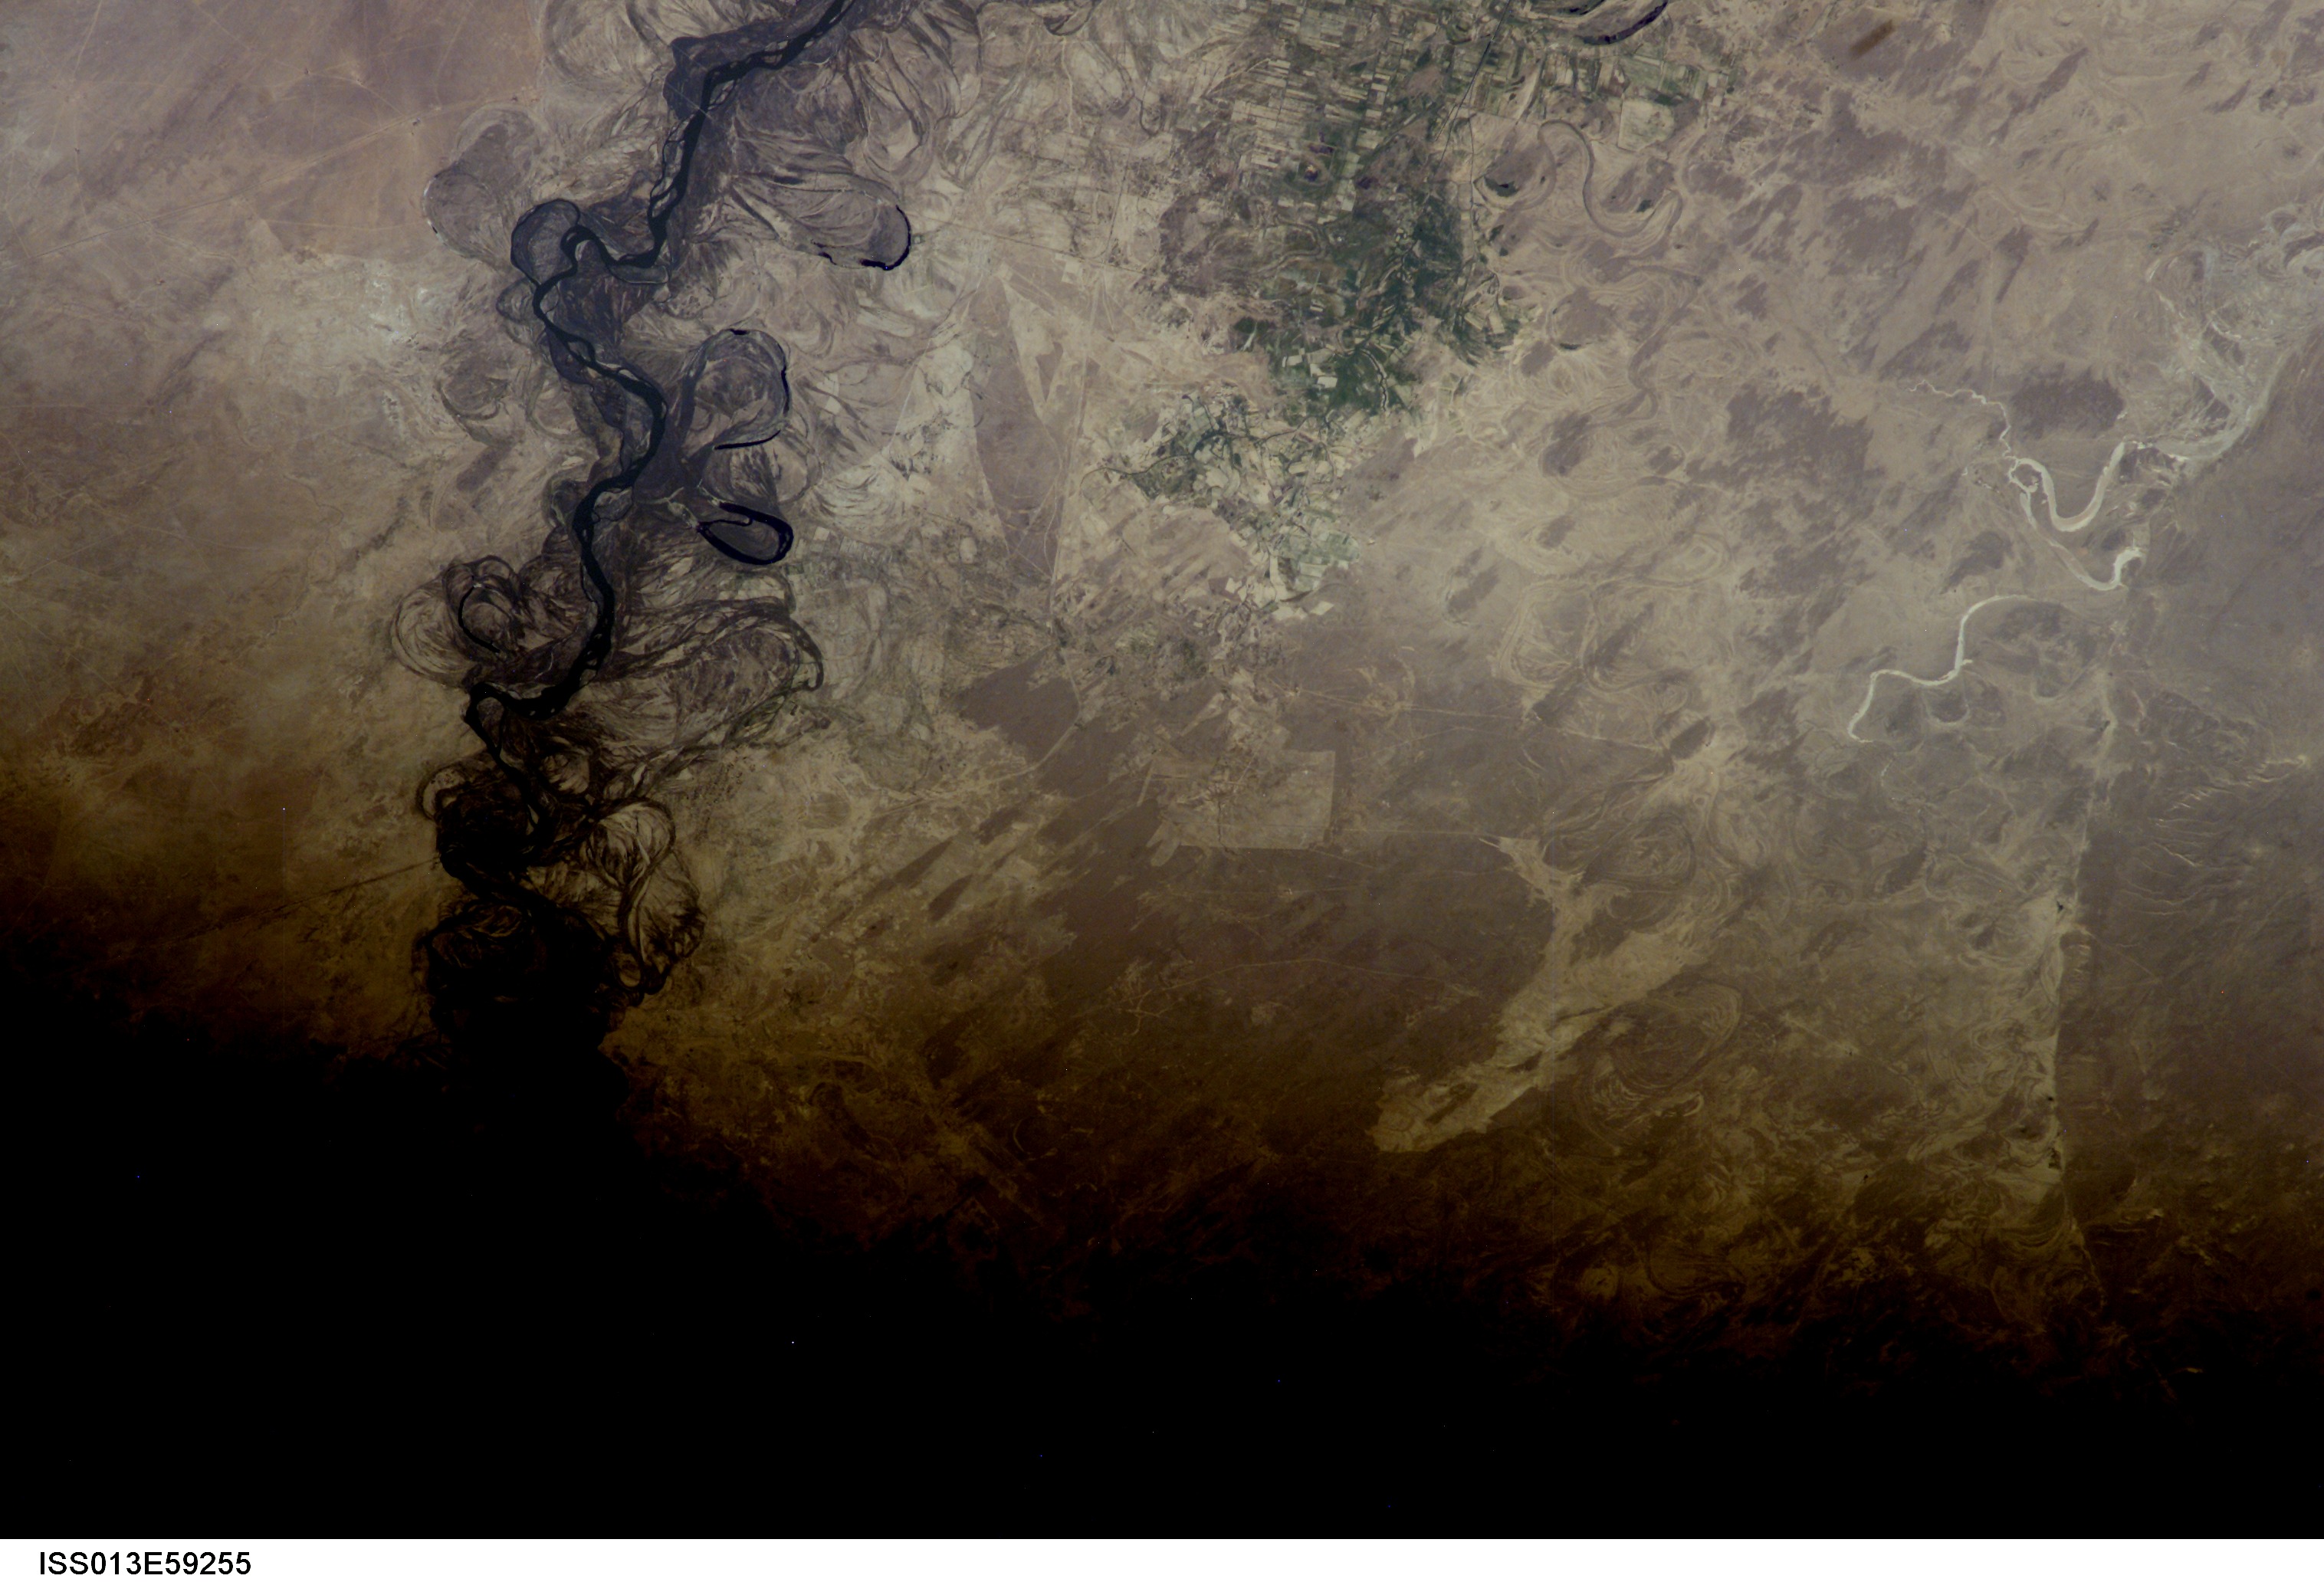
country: KAZAKHSTAN
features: SYRDAR'YA R., AGR., DUNES
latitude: 42.5
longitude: 68.0
